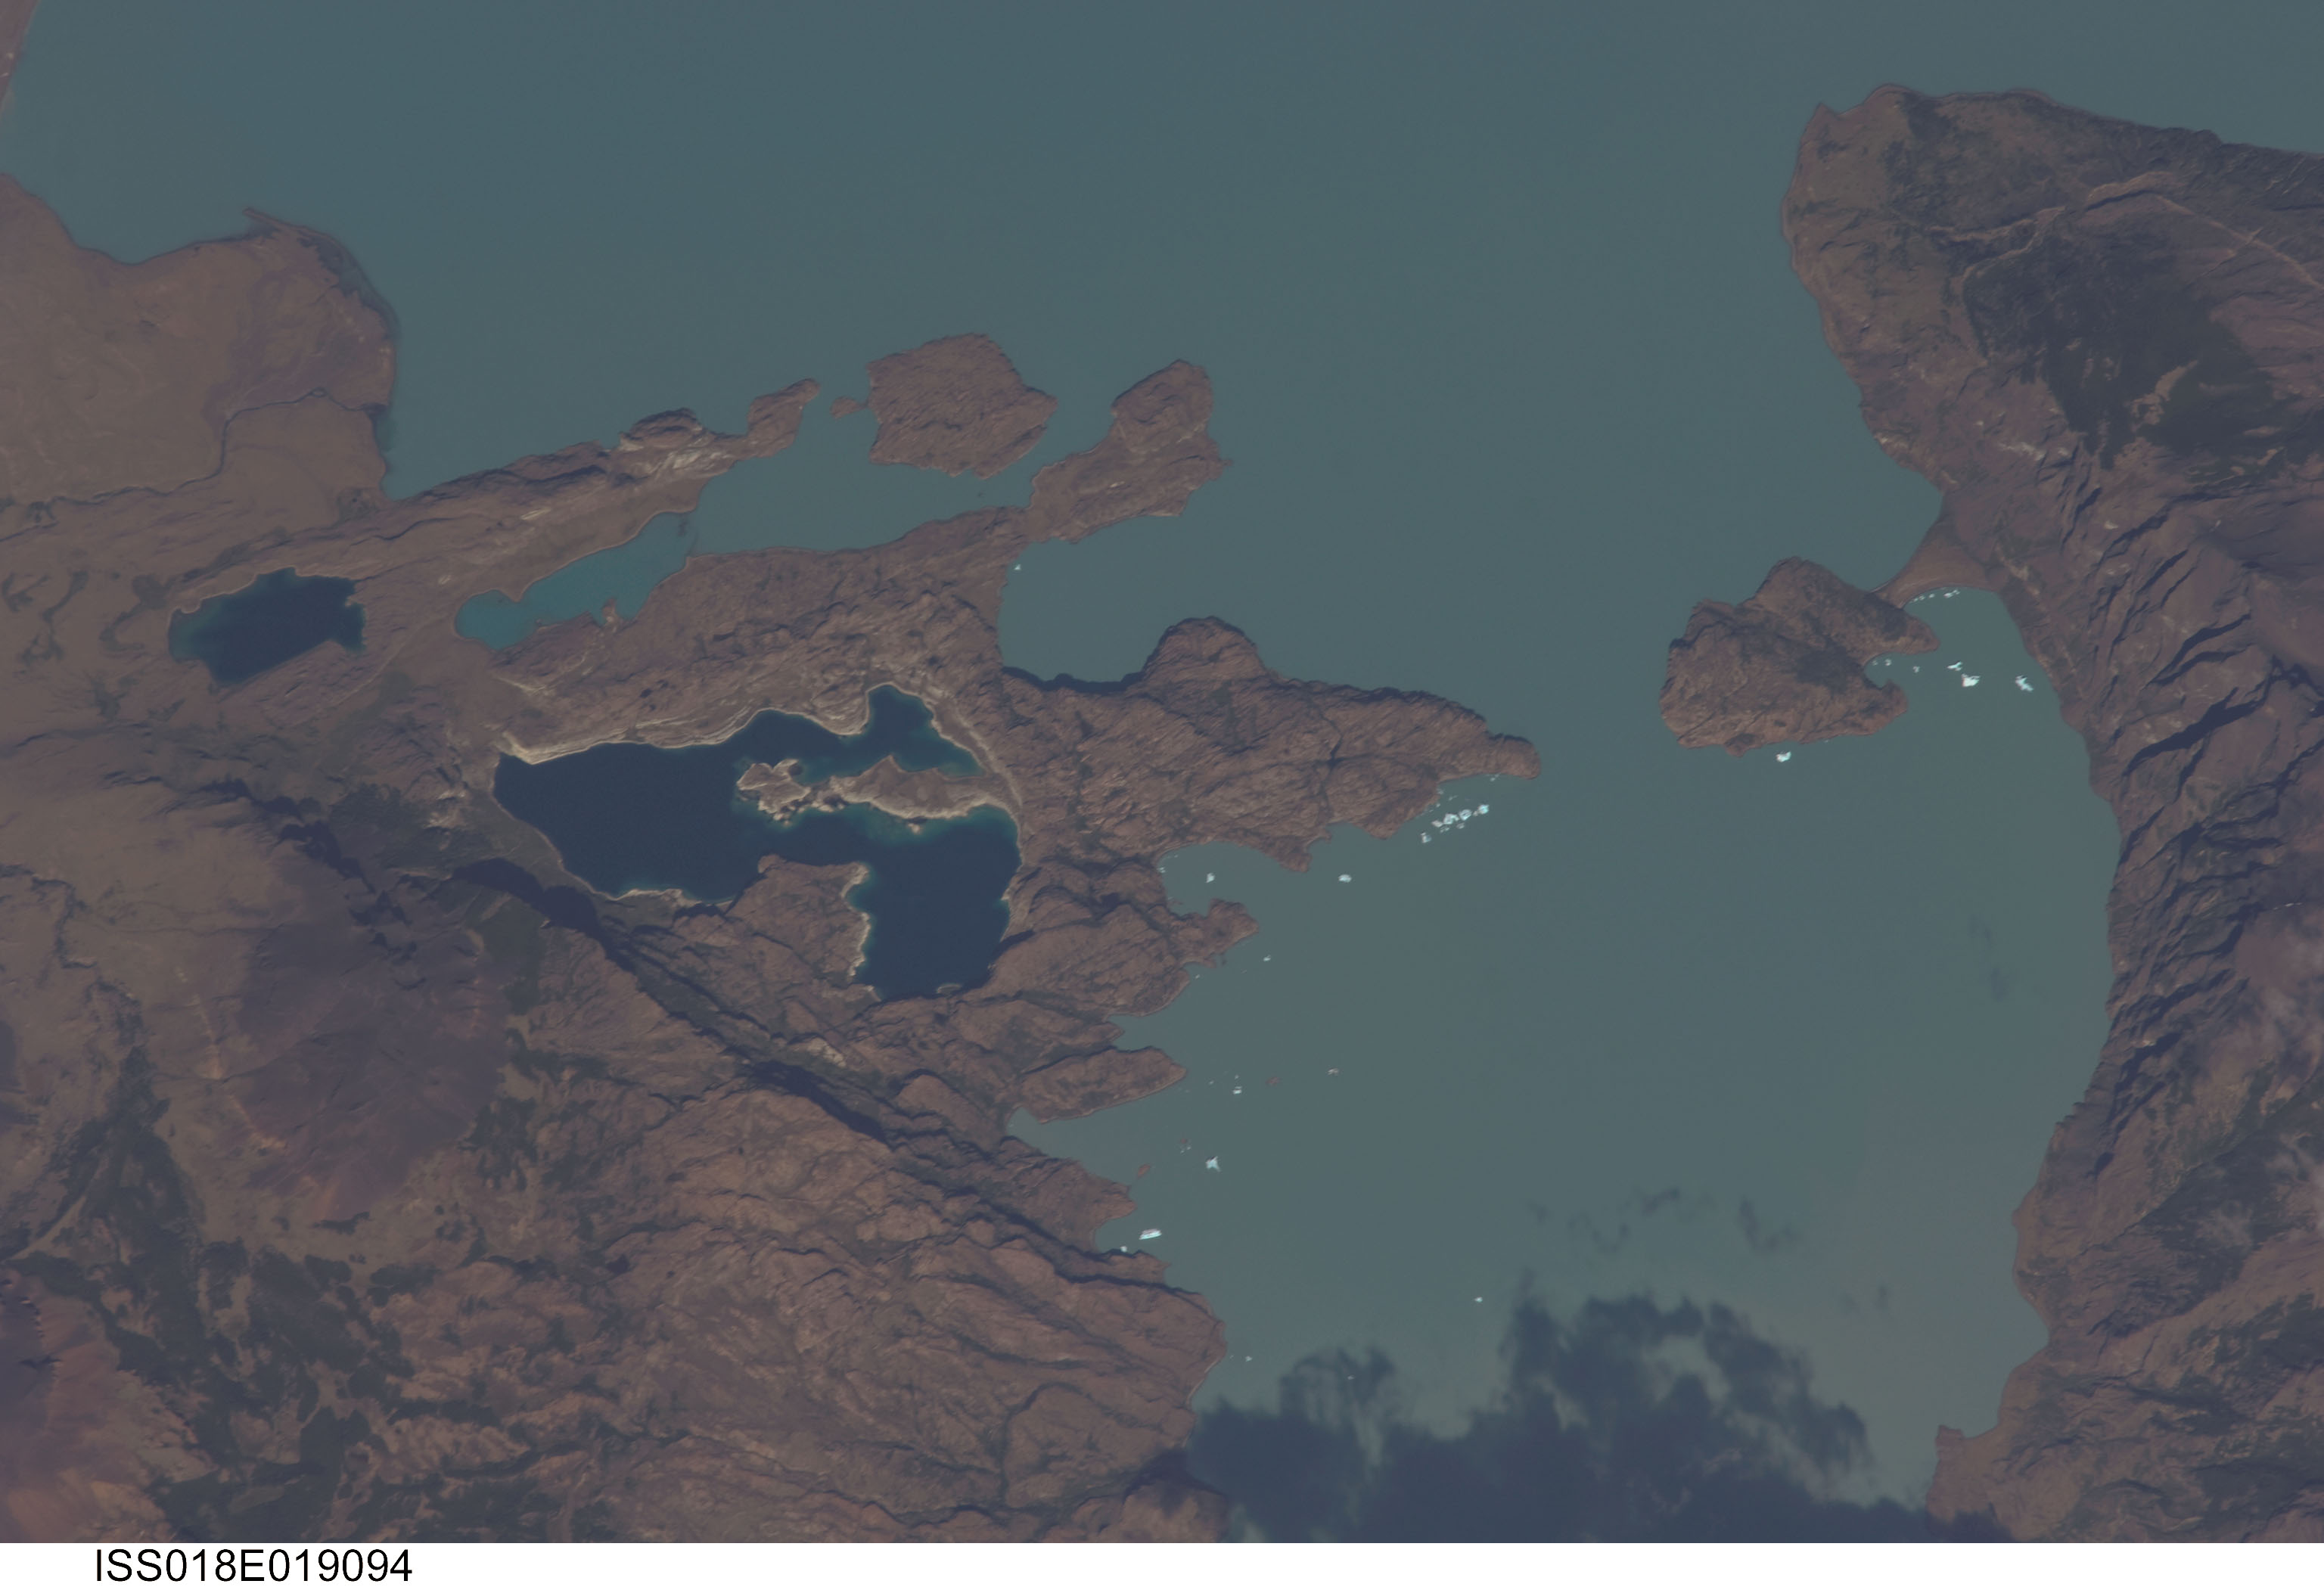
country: ARGENTINA
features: CENTRAL LAKE AGENTINO, LAKES
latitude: -50.2
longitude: -72.8
